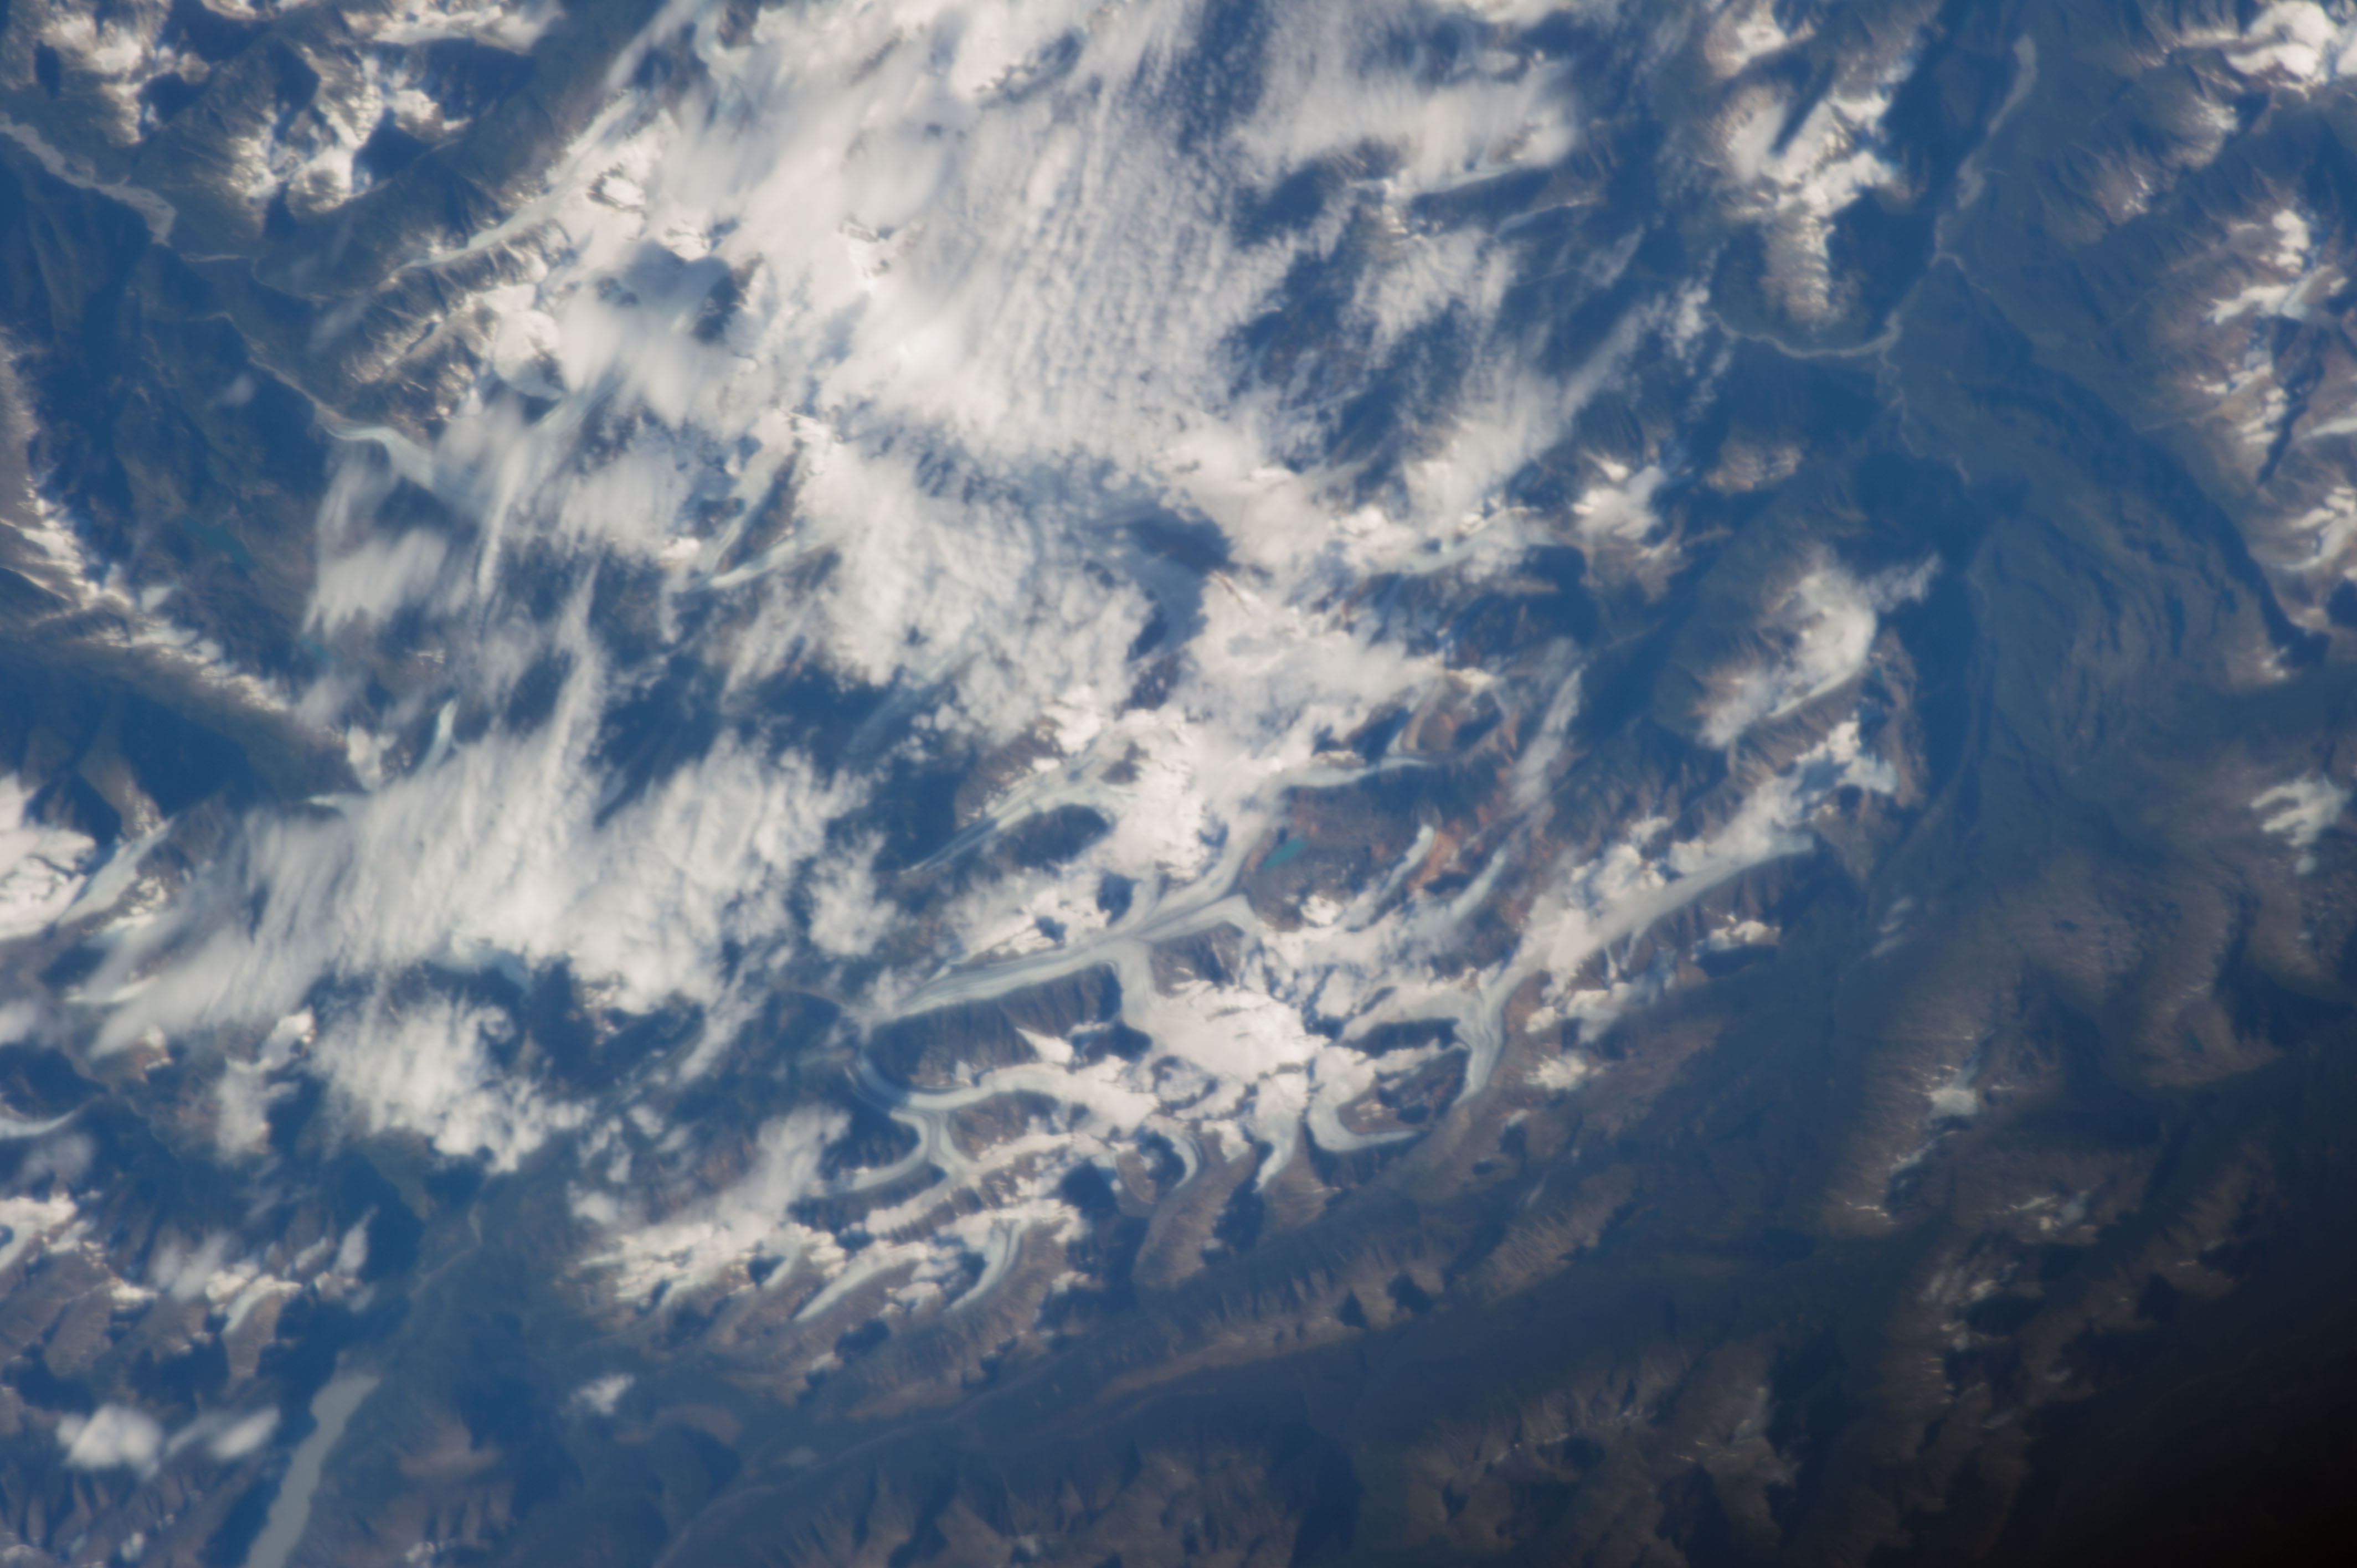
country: CANADA-BC
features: COAST MTS., VALLEY GLACIERS, SNOW, FOR., INUK R. DRAINAGE
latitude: 56.4
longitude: -130.1
